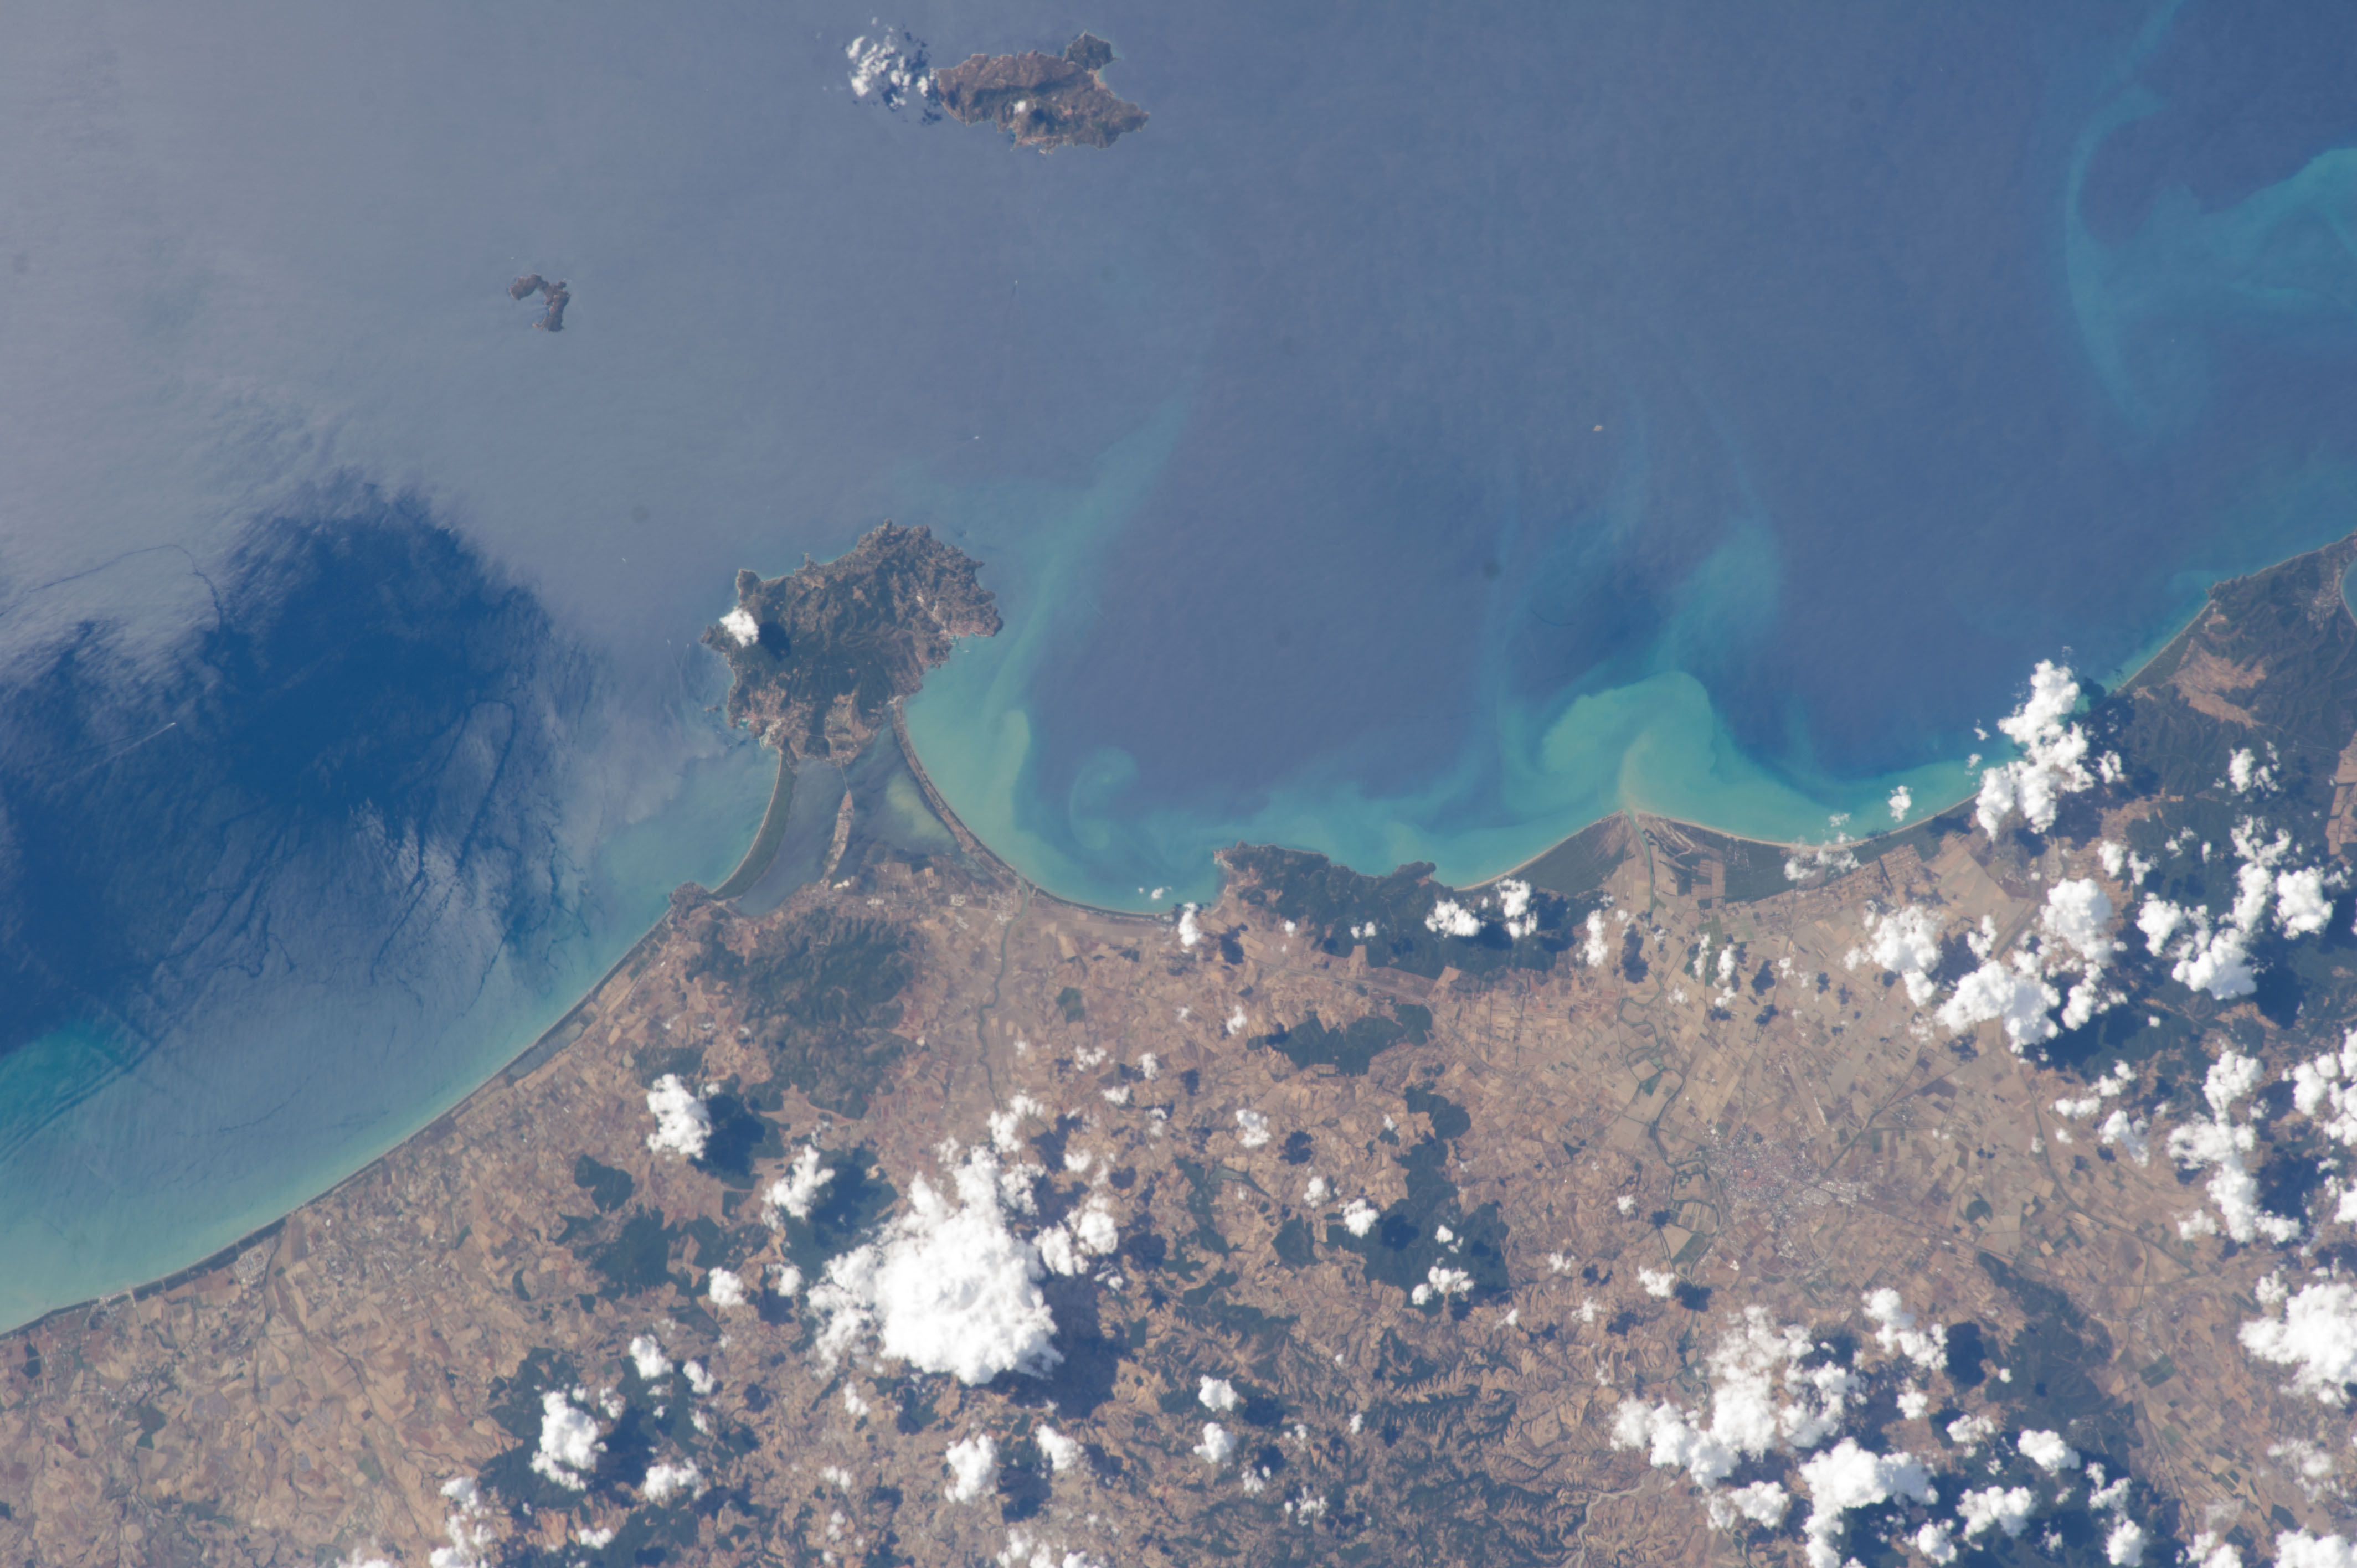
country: ITALY
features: GIGLIO I., ORBETELLO, PORTO SANTO STEFANO, GLINT
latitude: 42.5
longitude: 11.0
